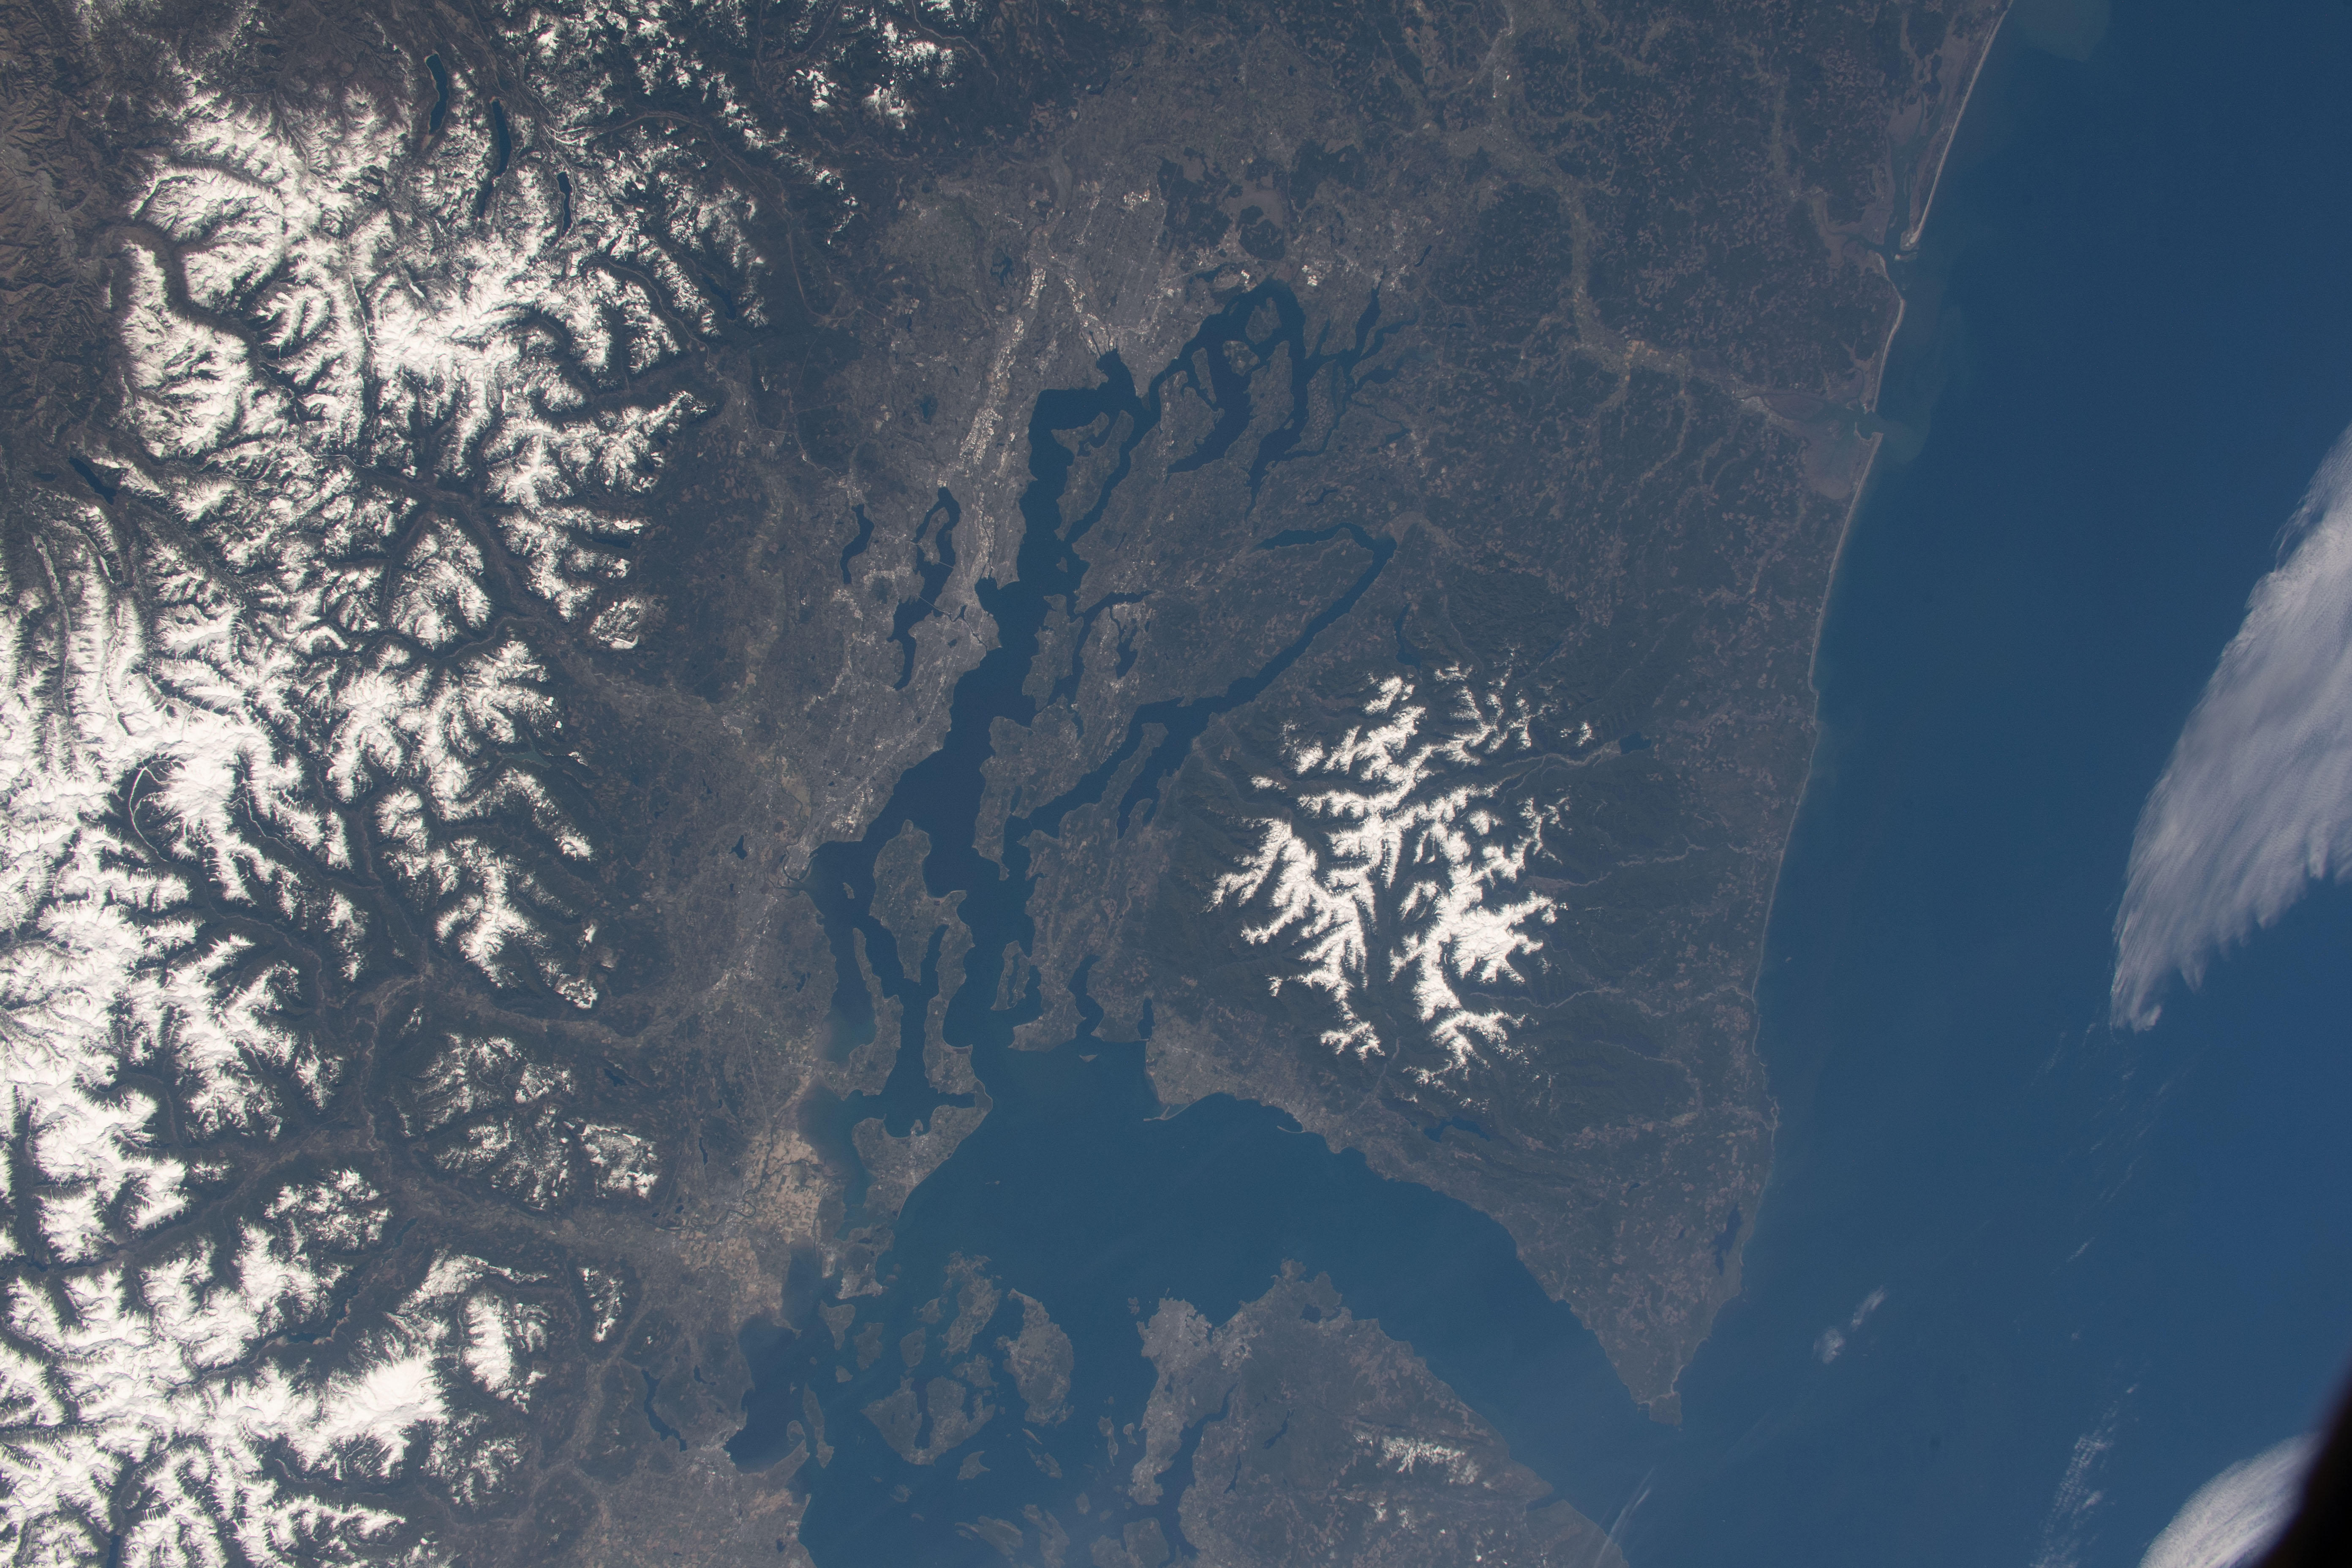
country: USA-WASHINGTON
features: NORTH CASCADES NATIONAL PARK, PUGET SOUND, OLYMPIC NATIONAL PARK
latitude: 48.0
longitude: -123.0
